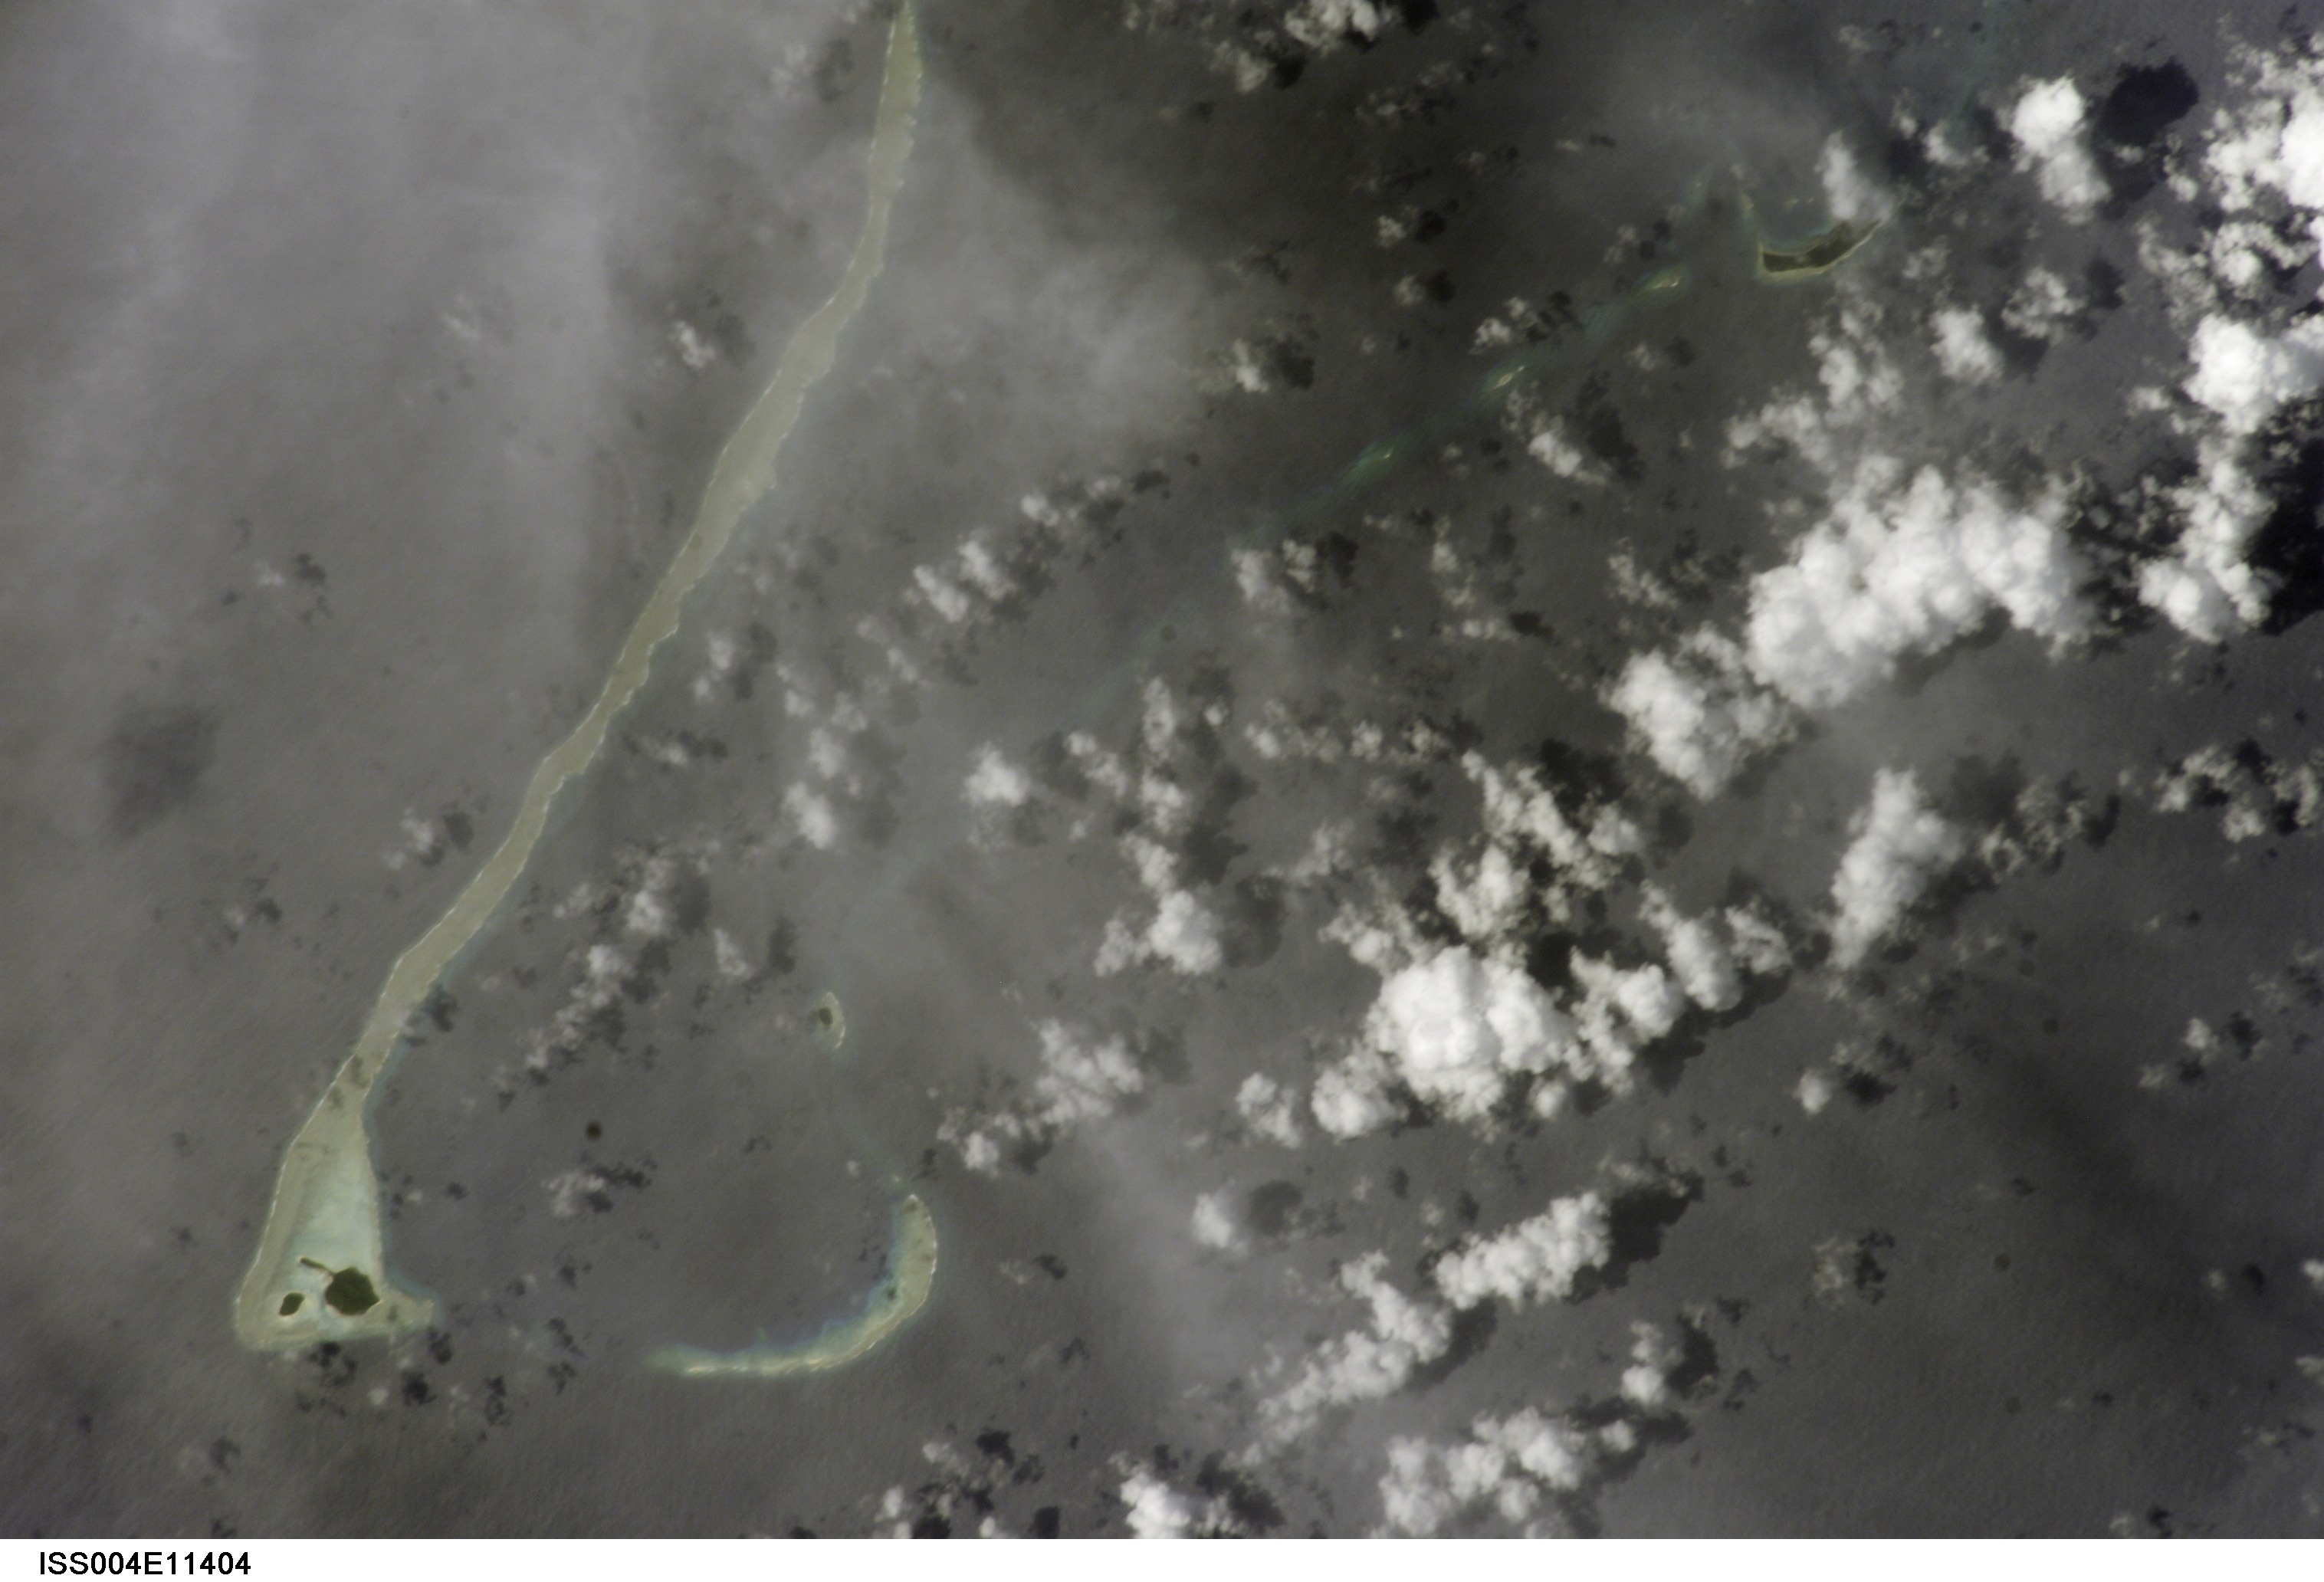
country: CAROLINE ISLANDS
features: HALL ISLANDS, REEFS
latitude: 8.5
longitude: 152.0
